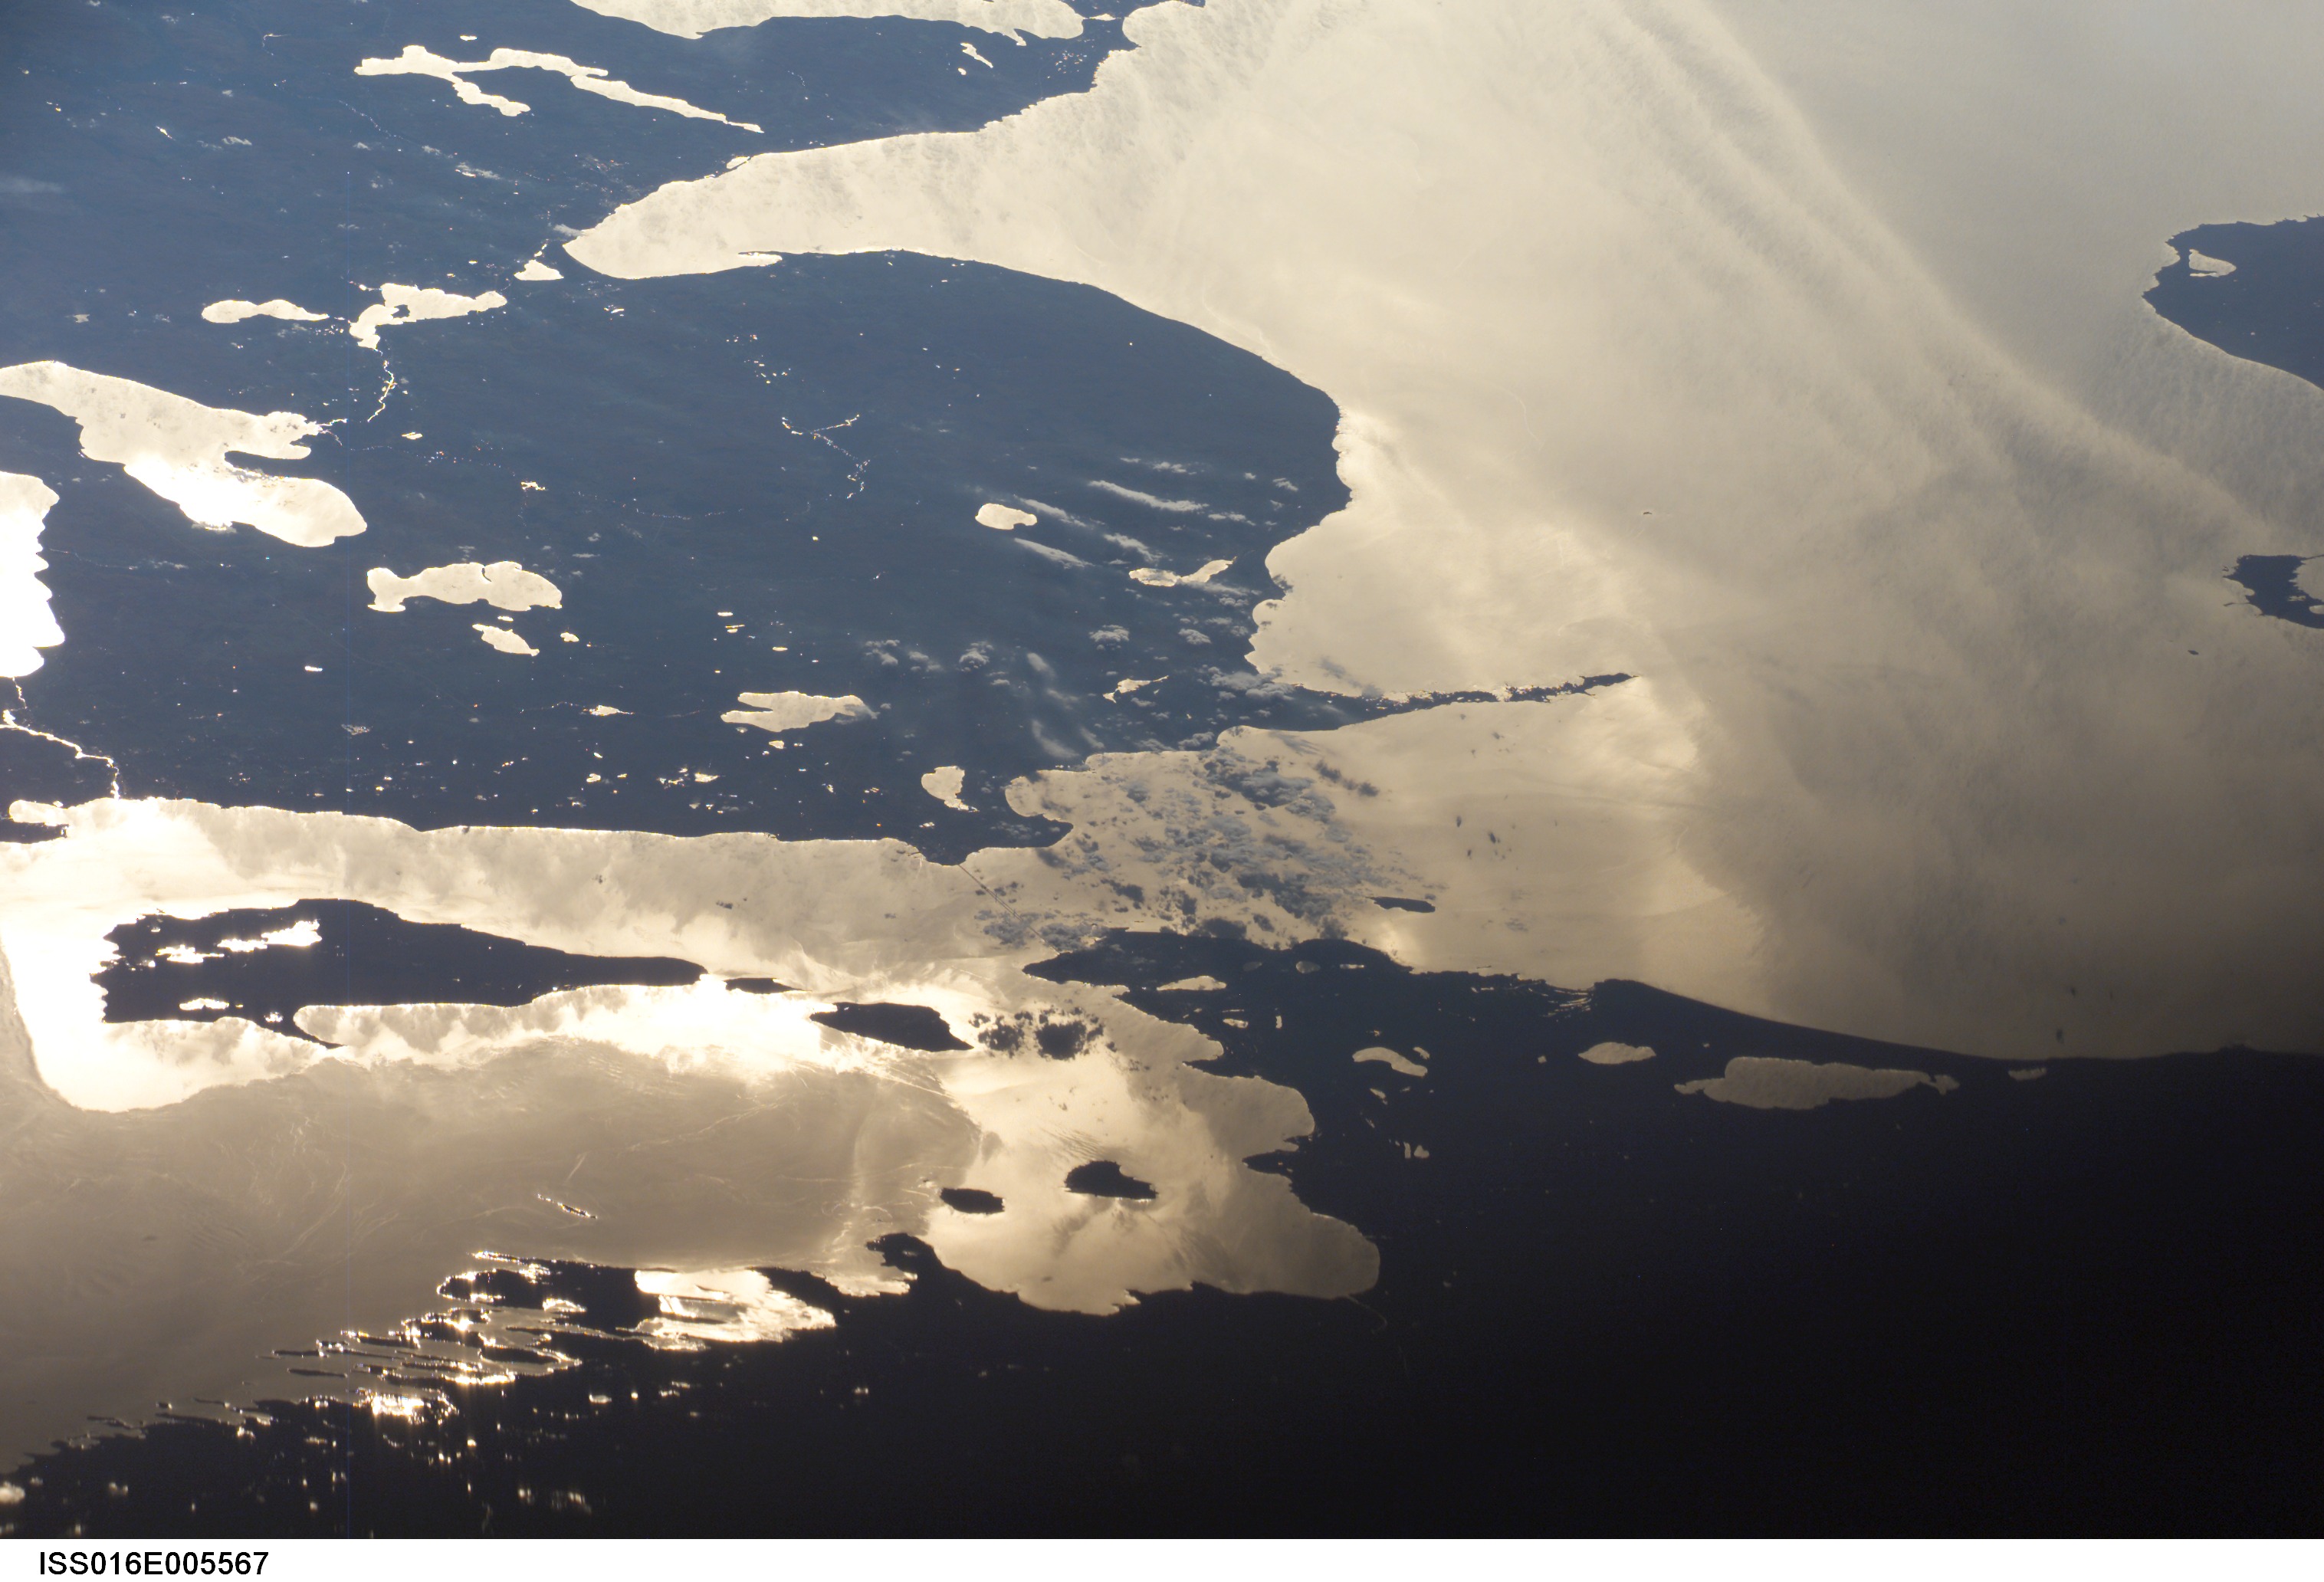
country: USA-MICHIGAN
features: STRAITS OF MAKINAC, GLINT
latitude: 45.5
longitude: -85.0
